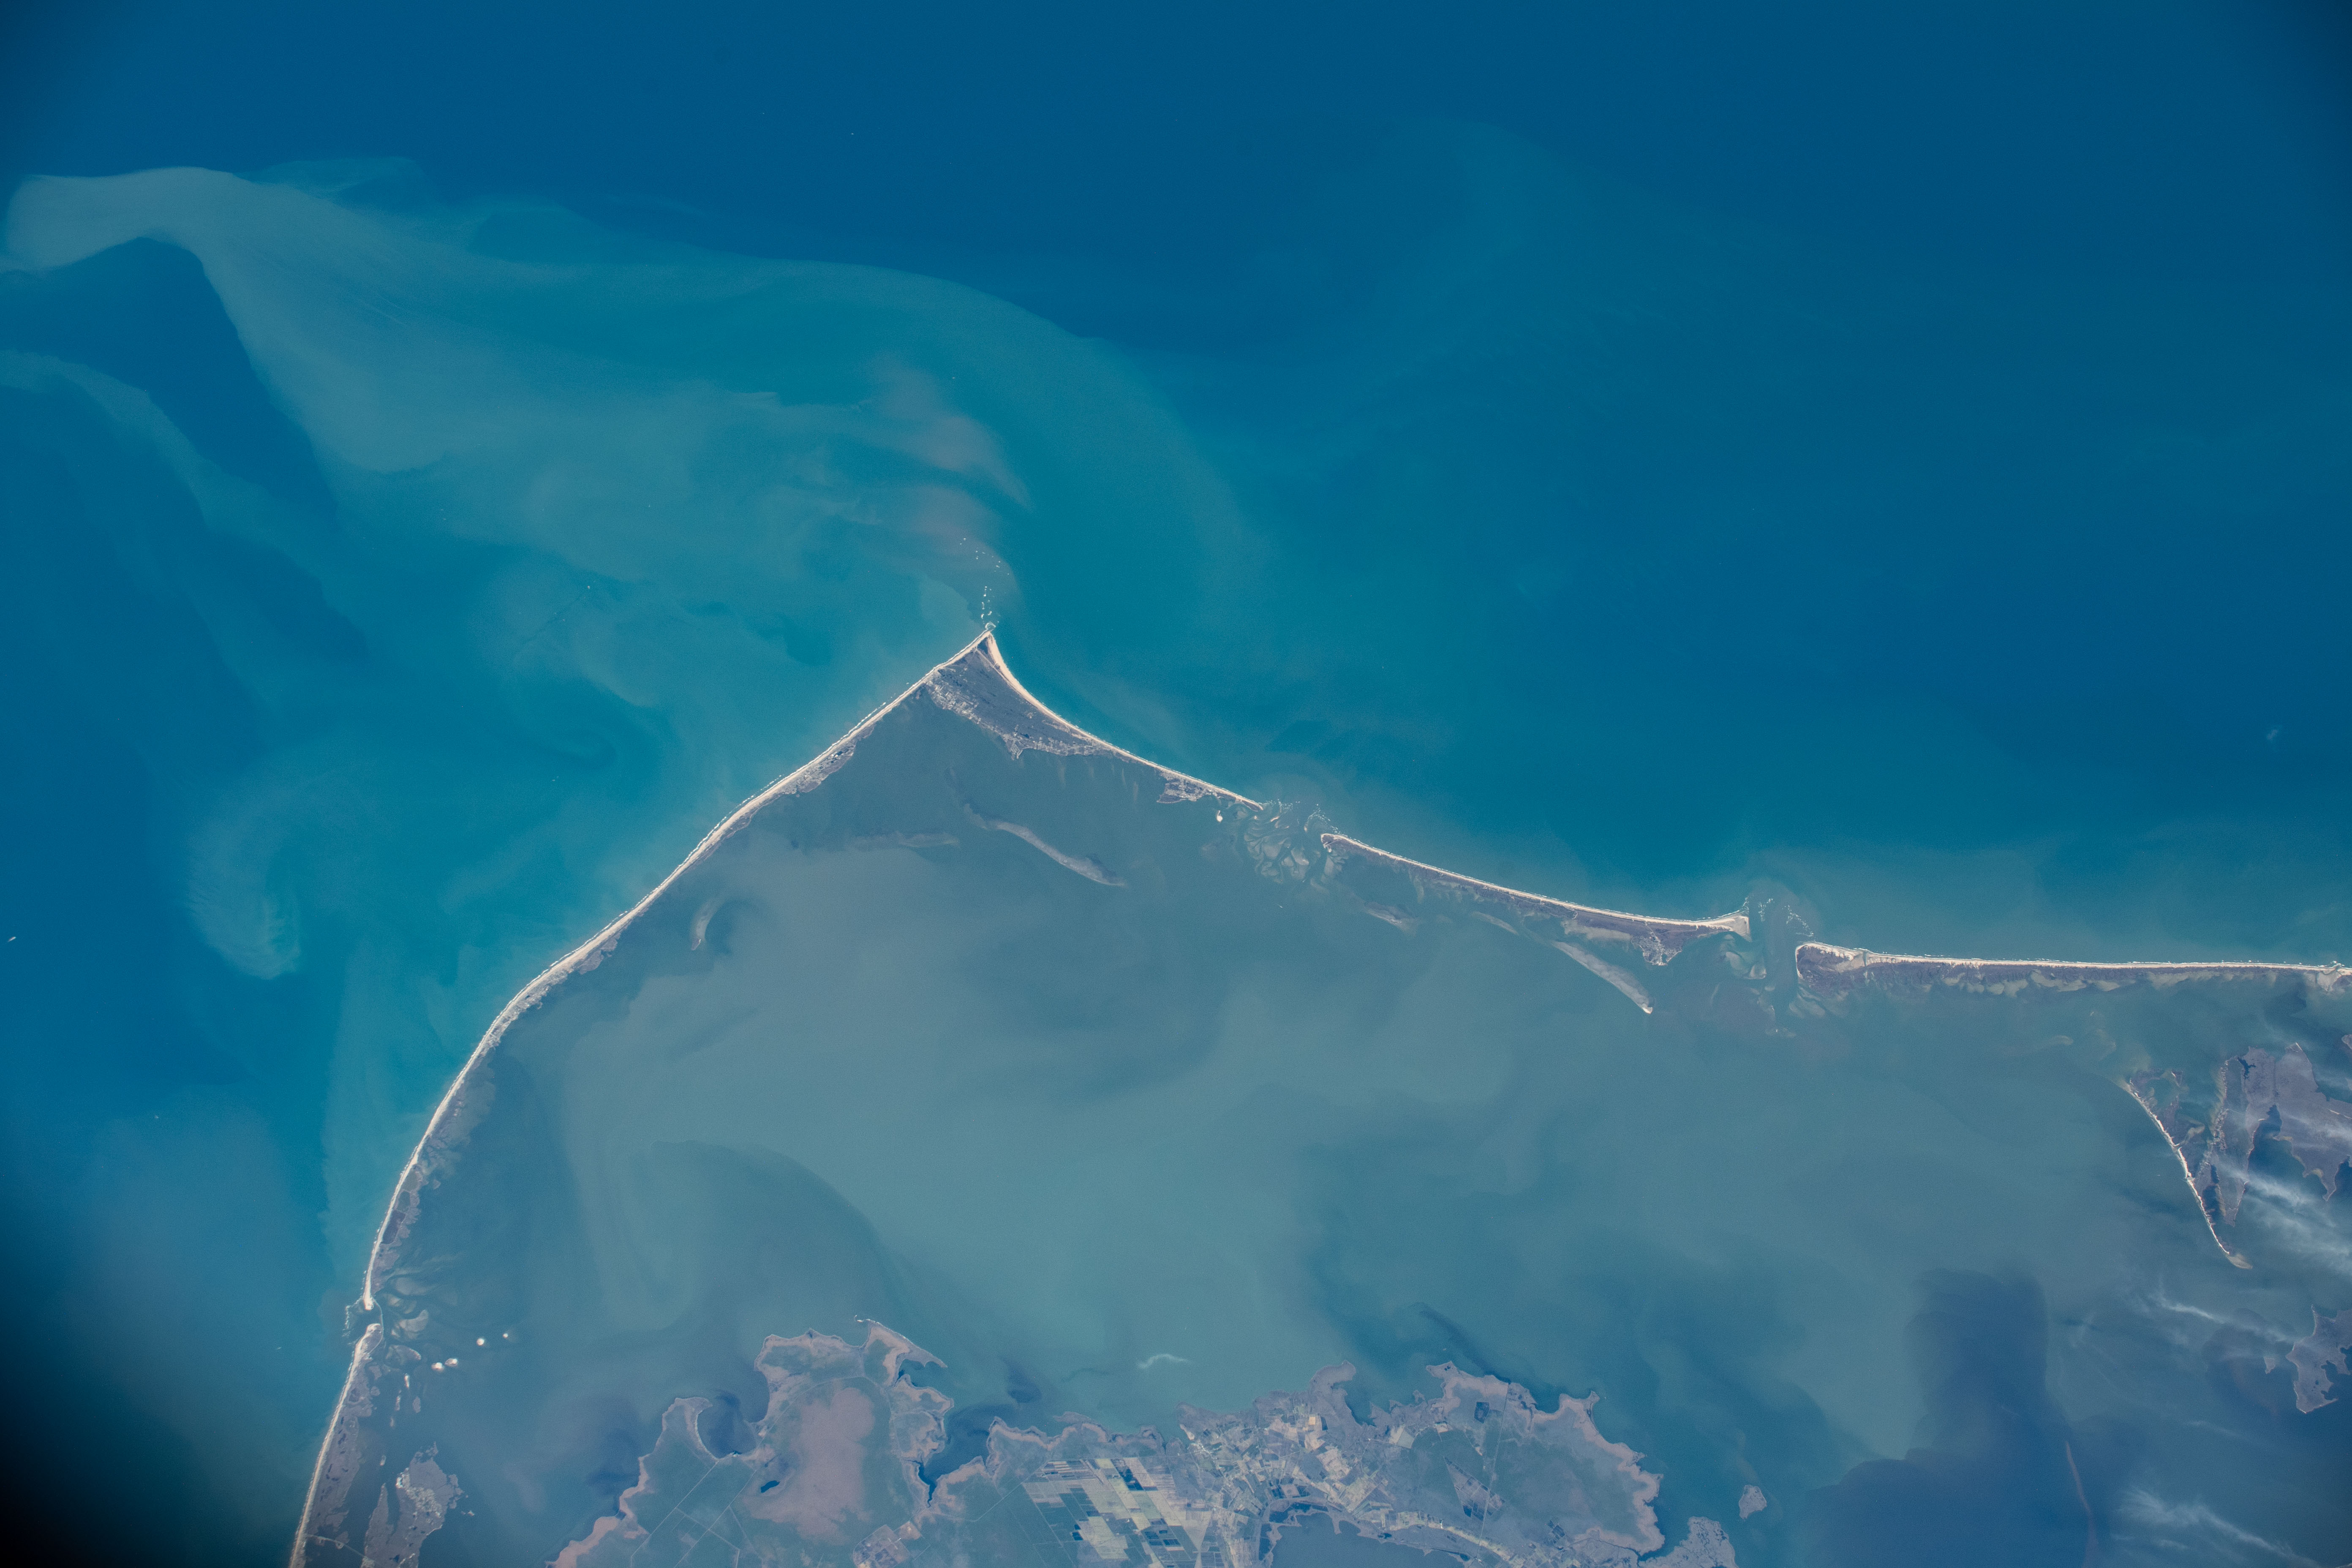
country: USA-NORTH CAROLINA
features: PAMLICO SOUND, HATTERAS ISLAND, HATTERAS INLET
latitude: 35.2
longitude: -75.7
